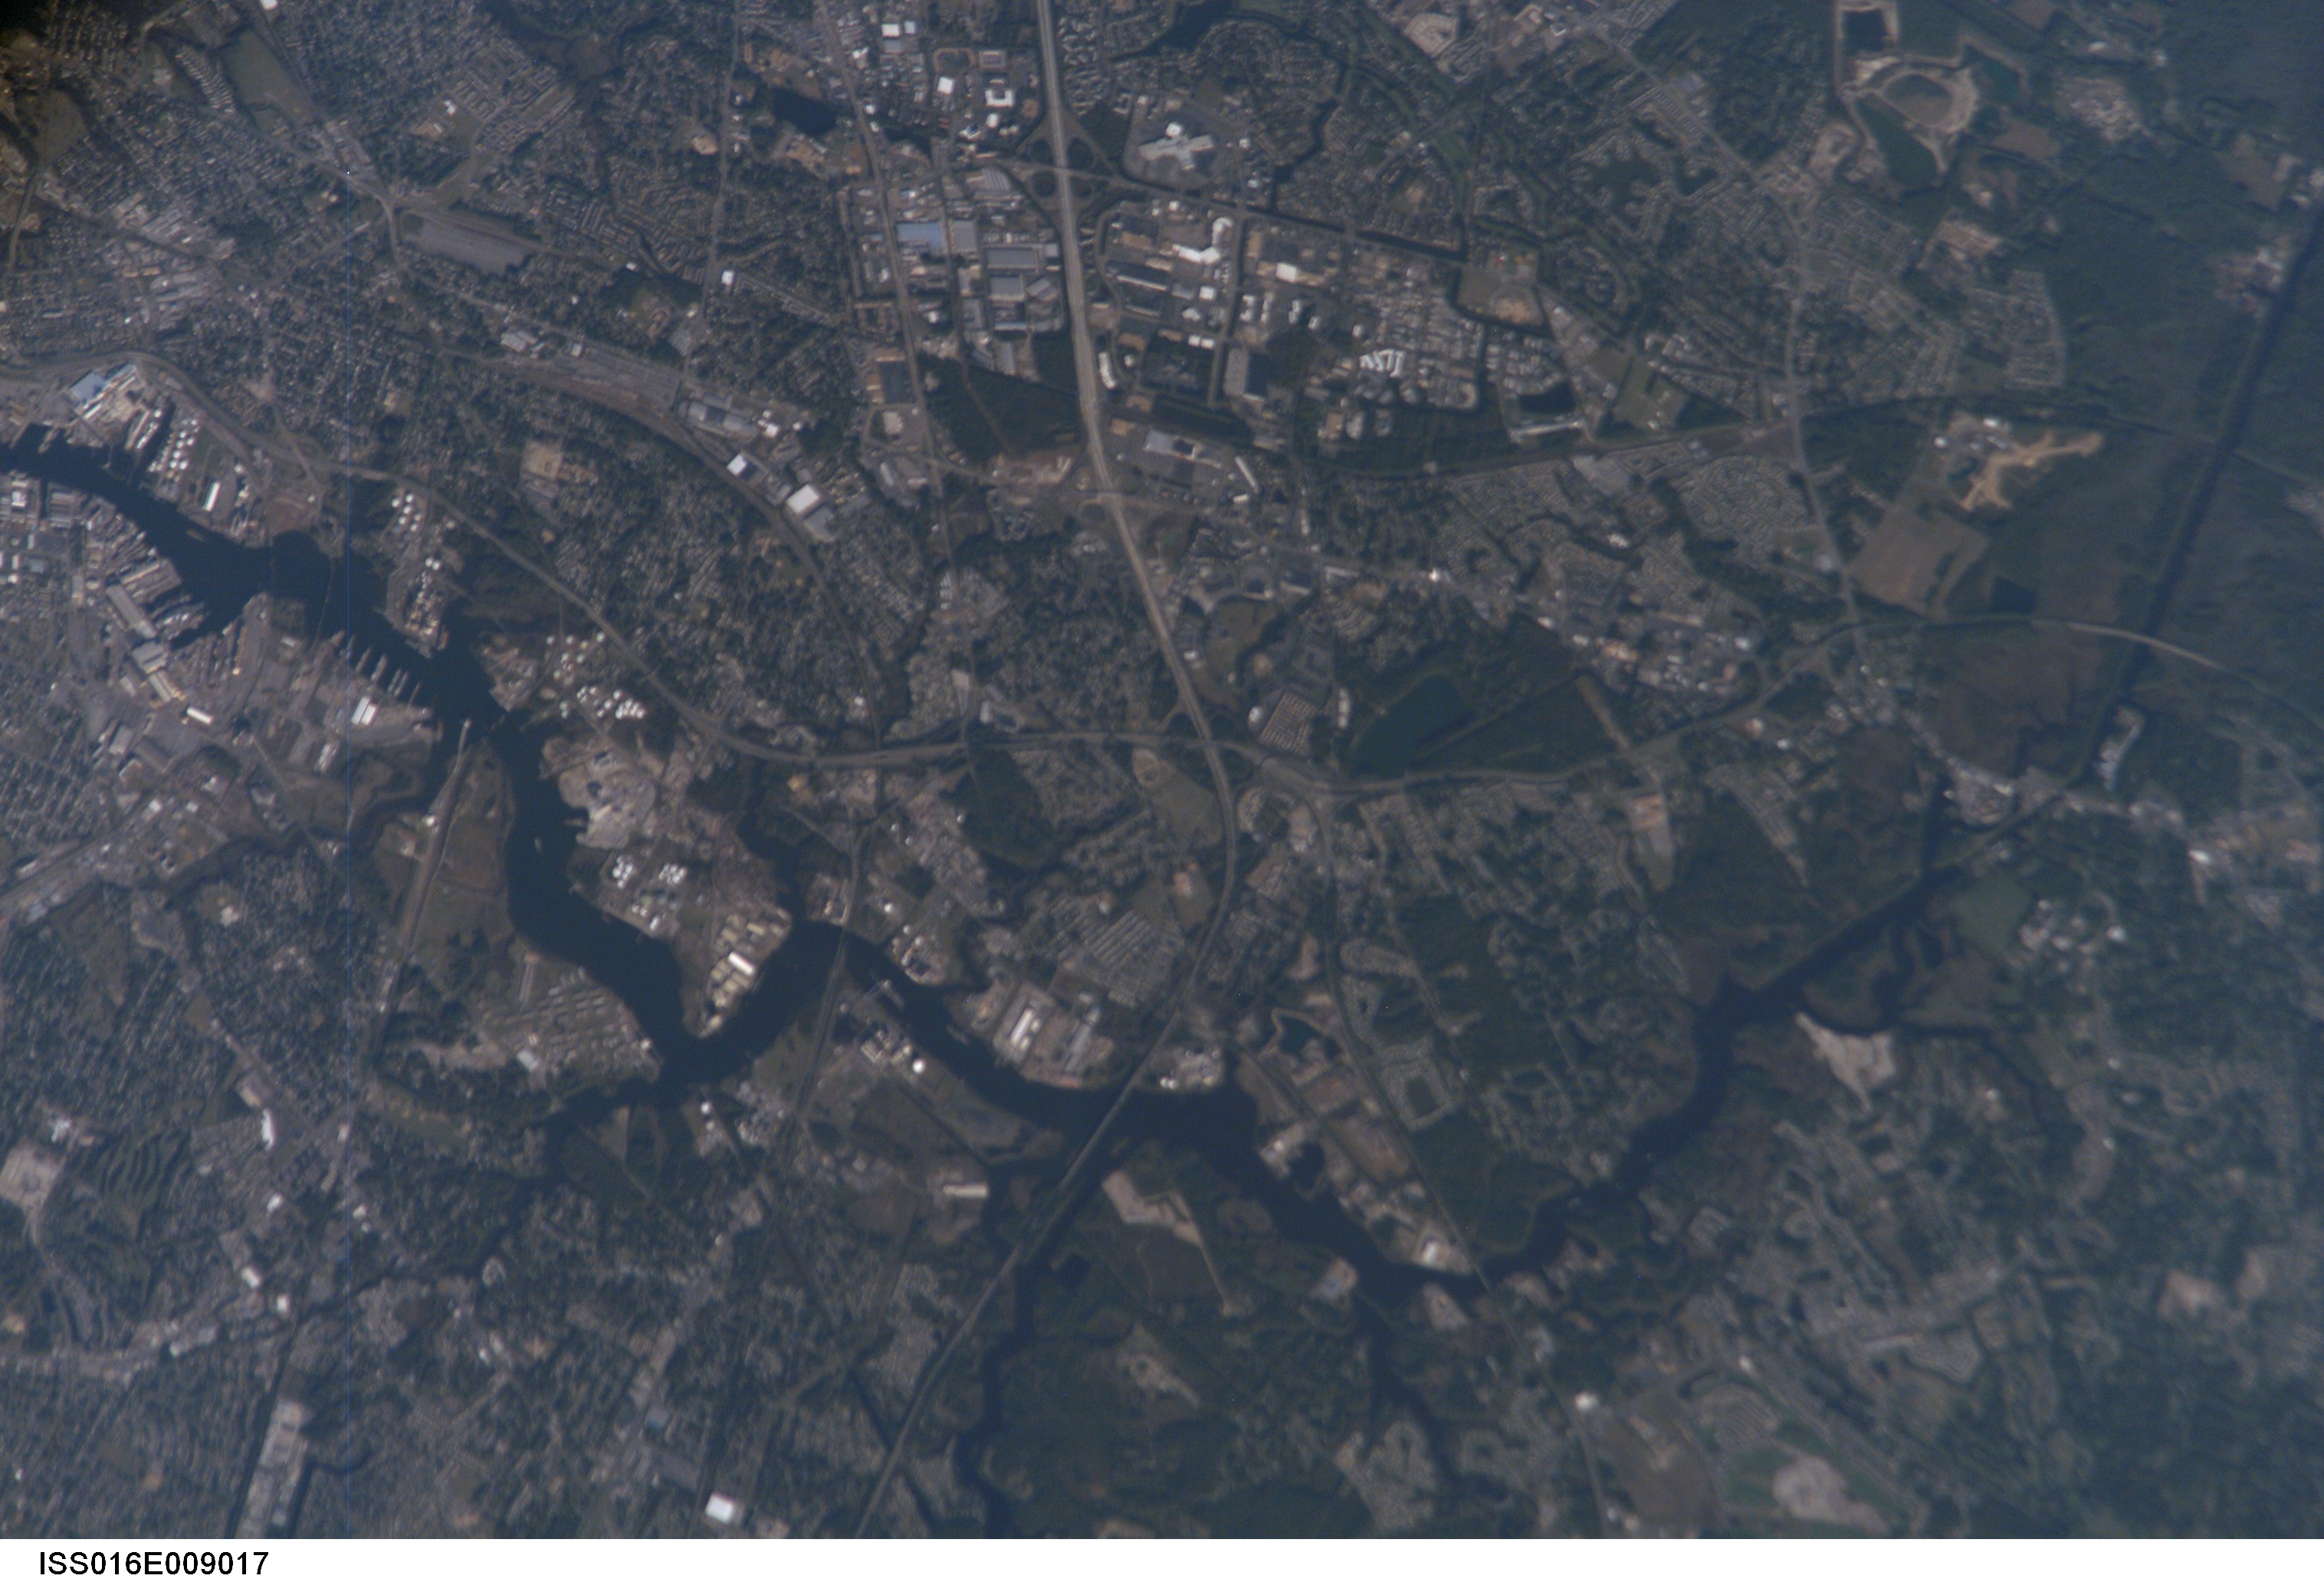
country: USA-VIRGINIA
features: ELIZABETH R., ROADS
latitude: 36.8
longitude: -76.3
